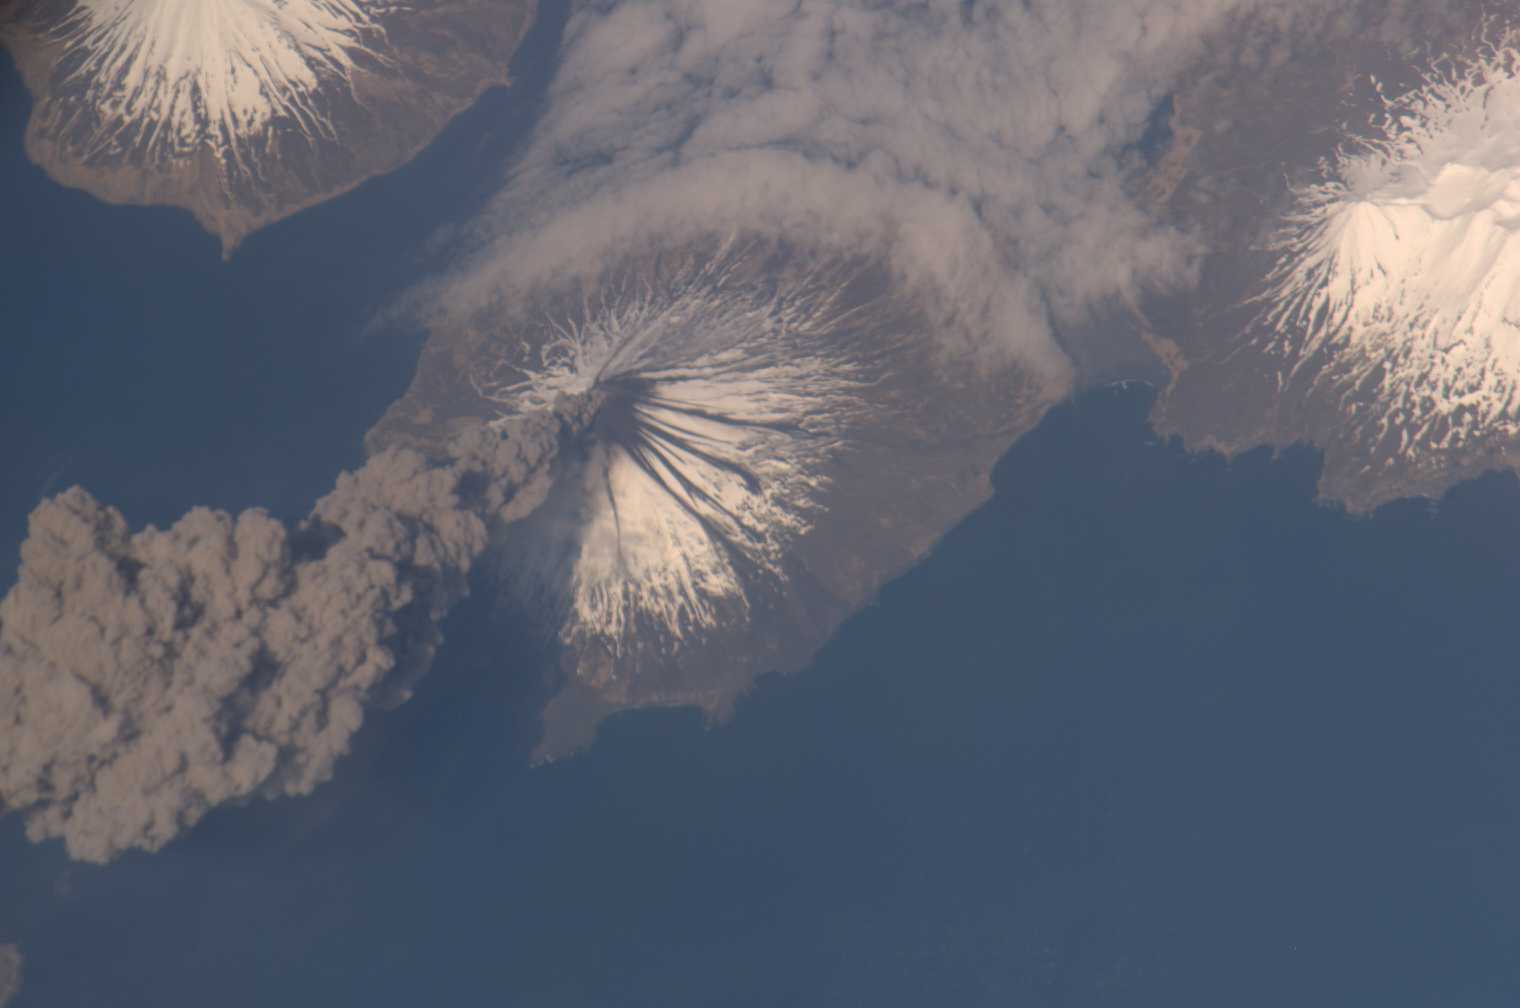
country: USA-ALASKA
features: CLEVELAND VOLCANO, ERUPTION
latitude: 52.8
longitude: -169.9
